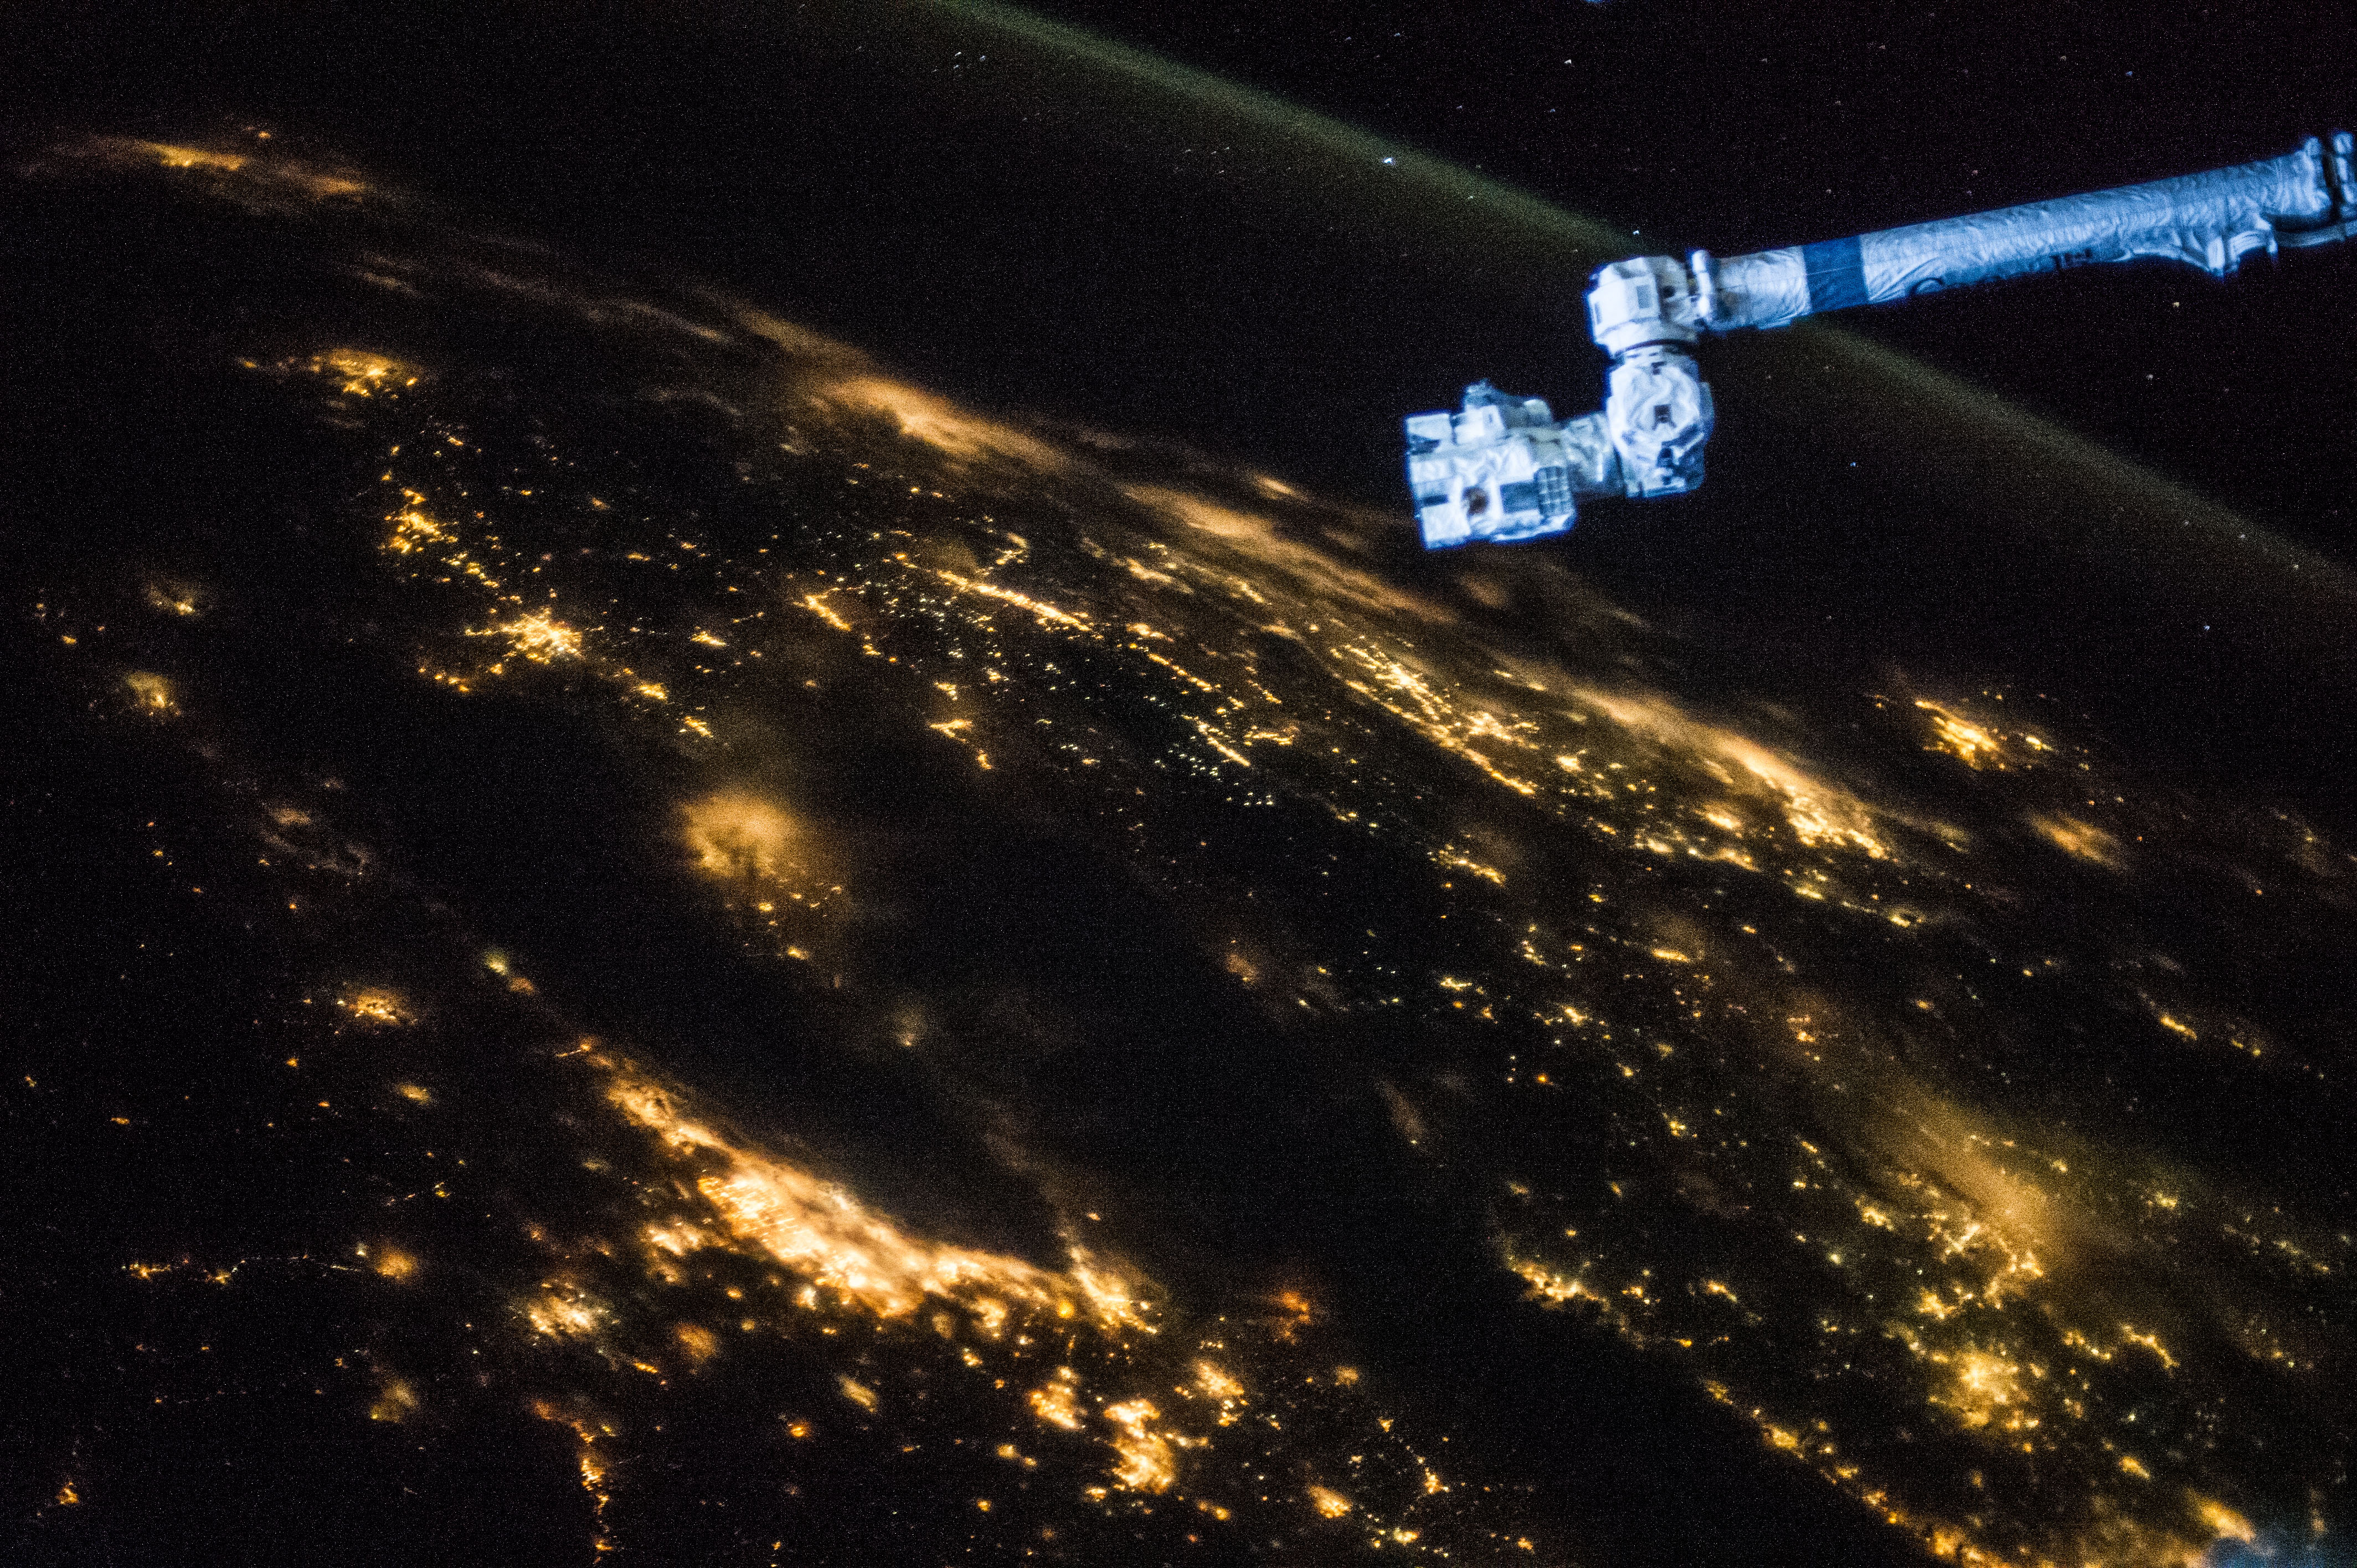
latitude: 42.2
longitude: -80.1
